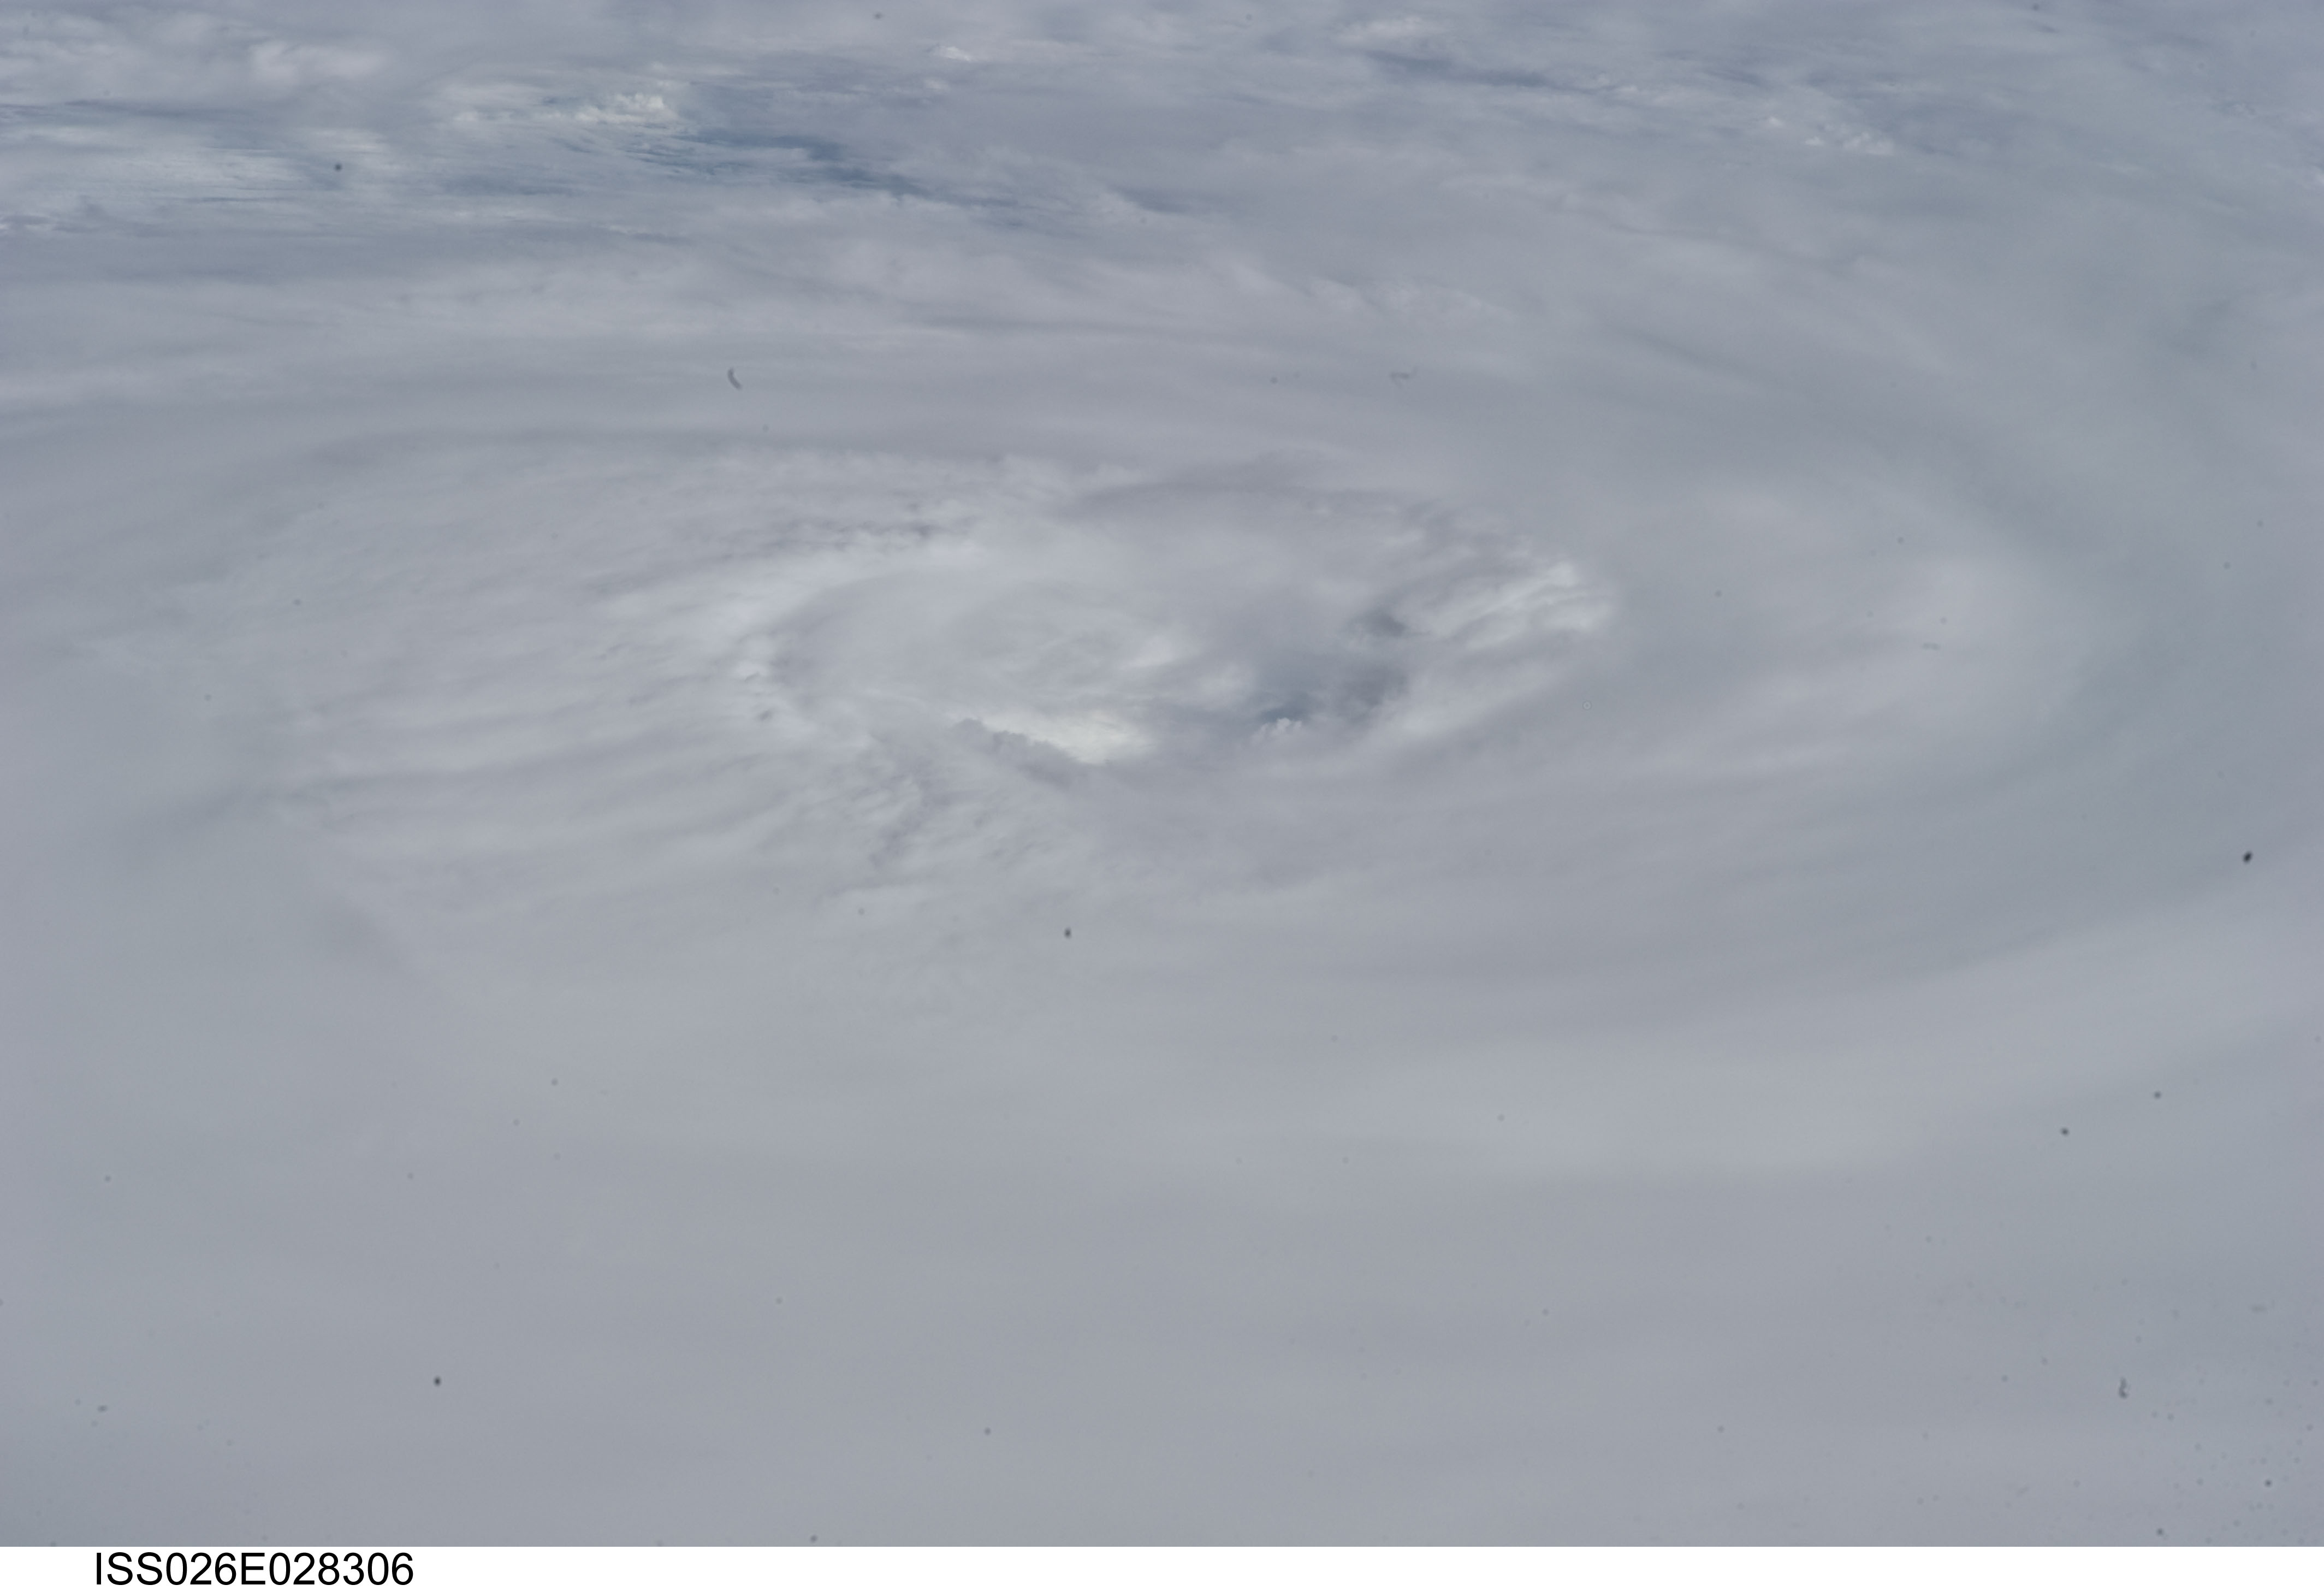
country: INDIAN OCEAN
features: TROPICAL CYCLONE DIANNE, EYE
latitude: -22.5
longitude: 107.5
